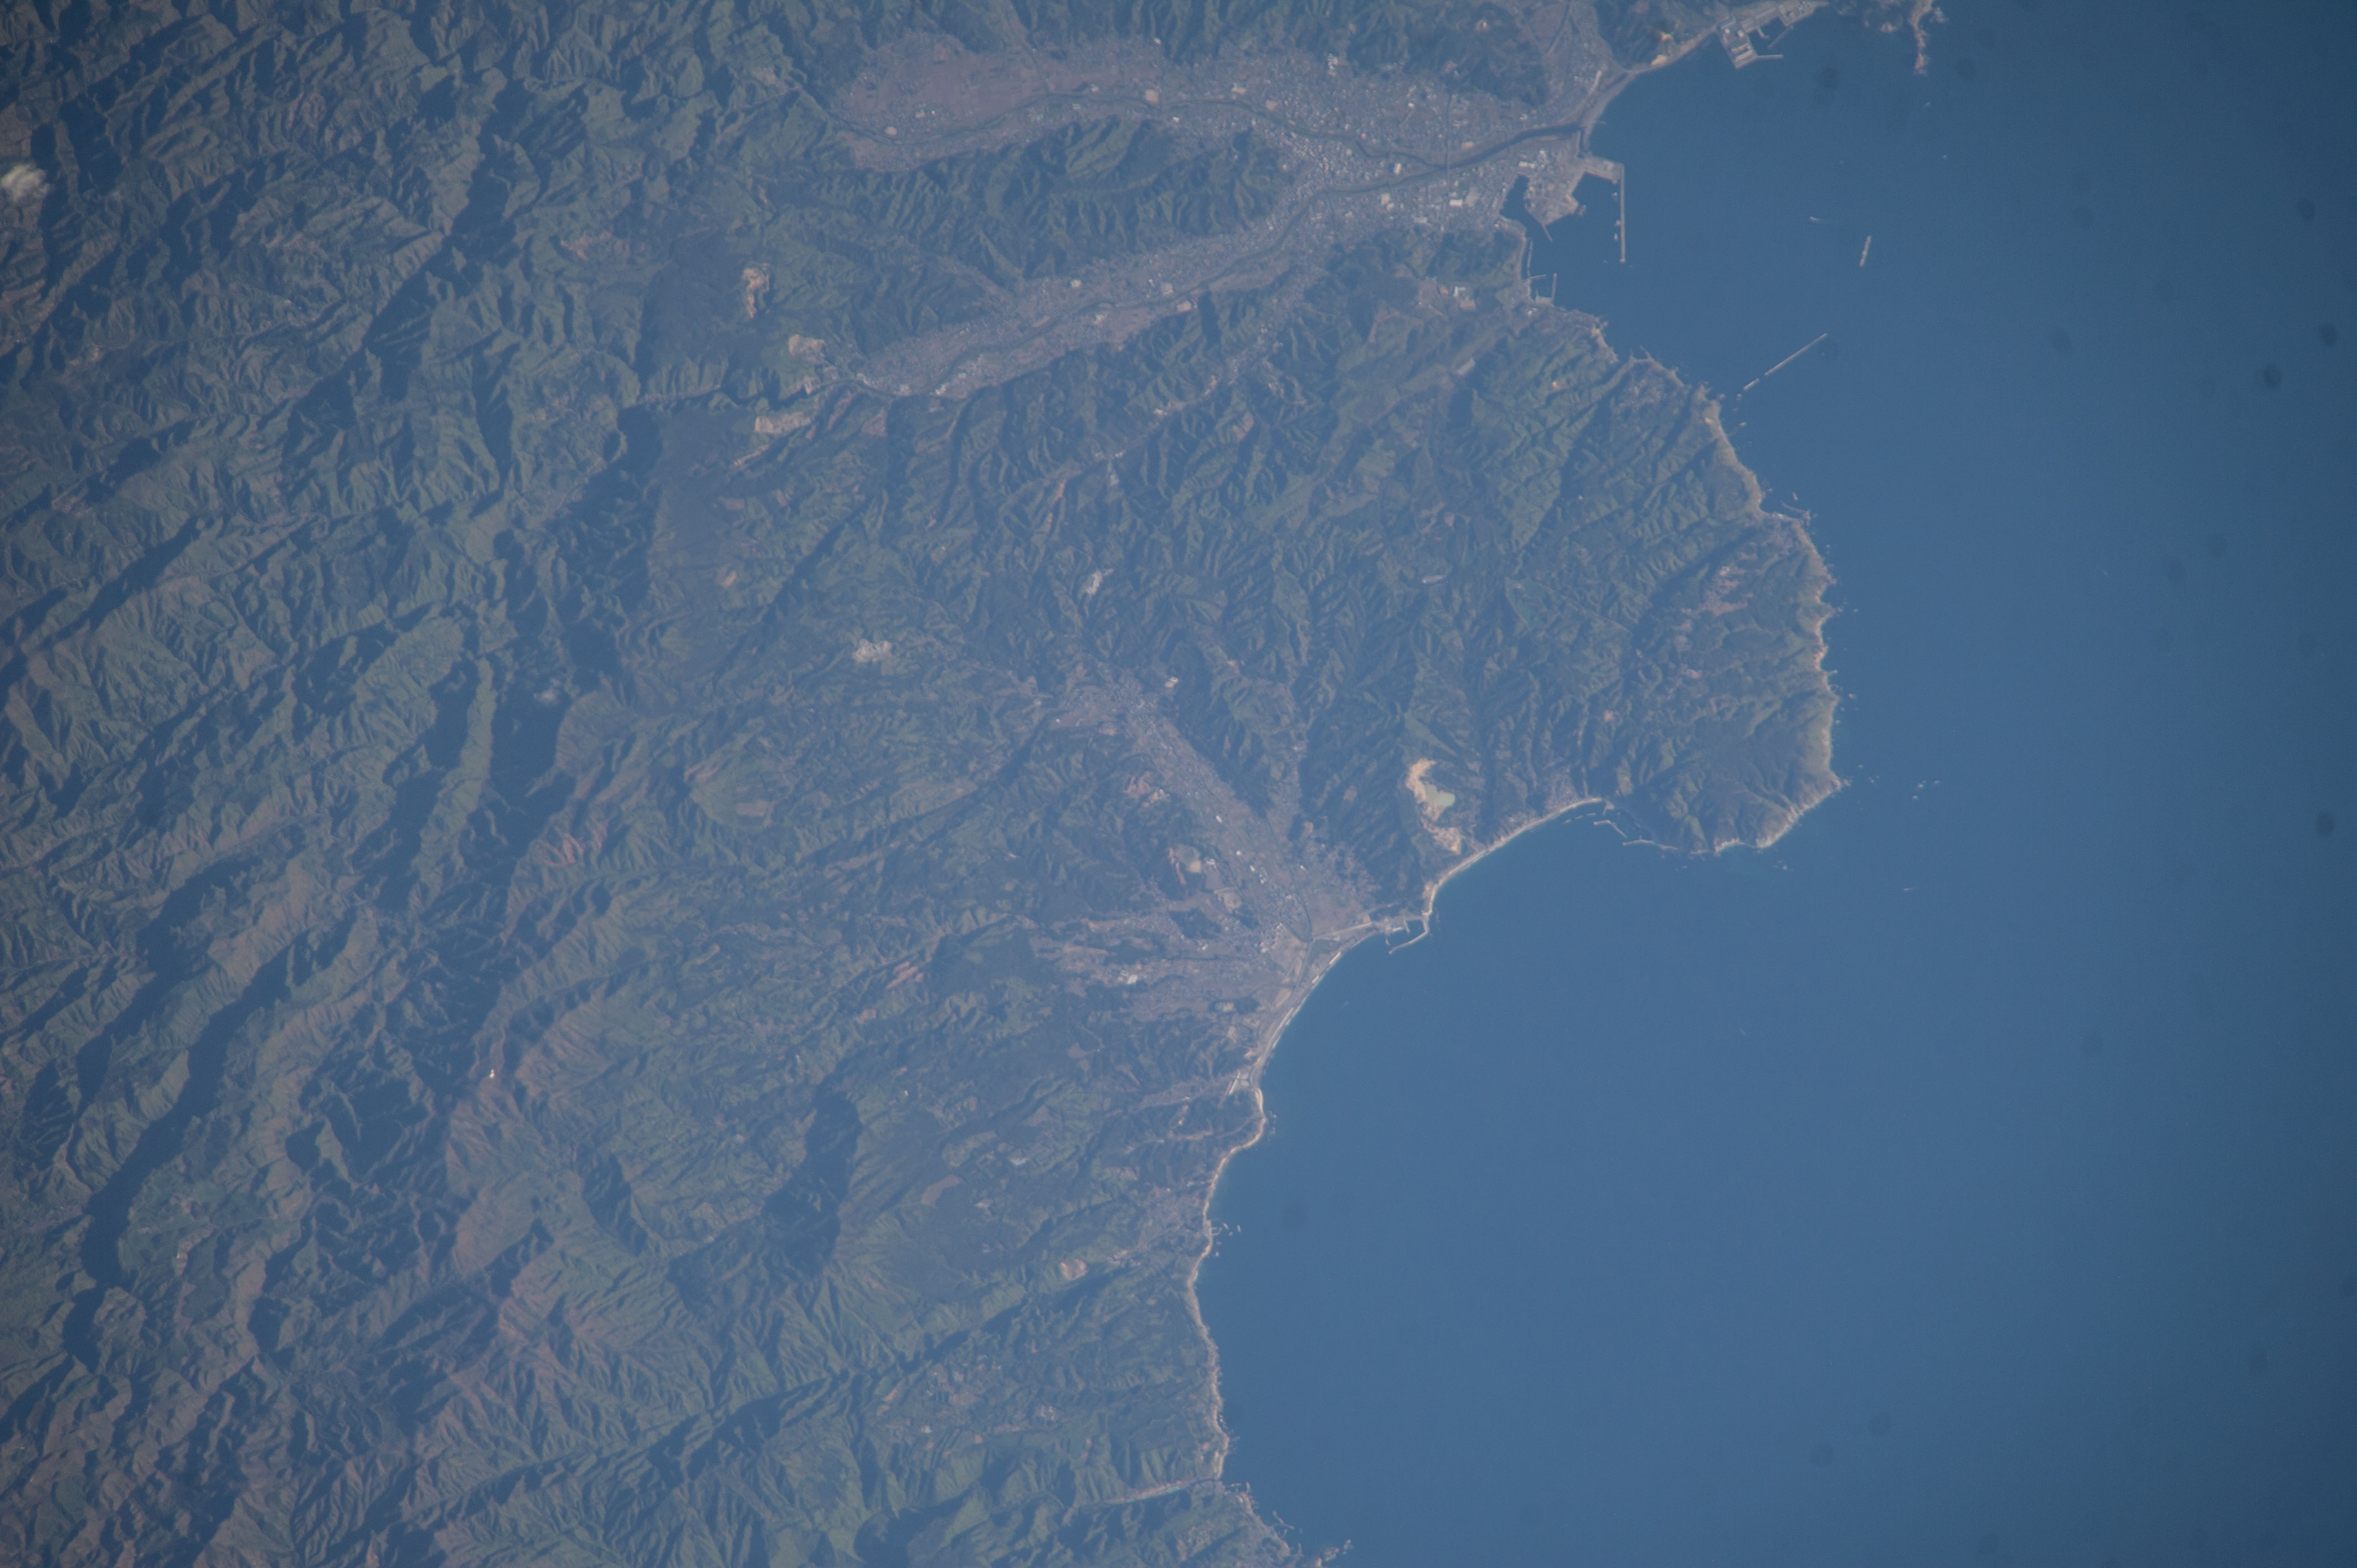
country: JAPAN
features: JAPAN, MT KUROMORI, KUJI BAY, RIKUCHU NATSUI
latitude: 40.1
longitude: 141.8
